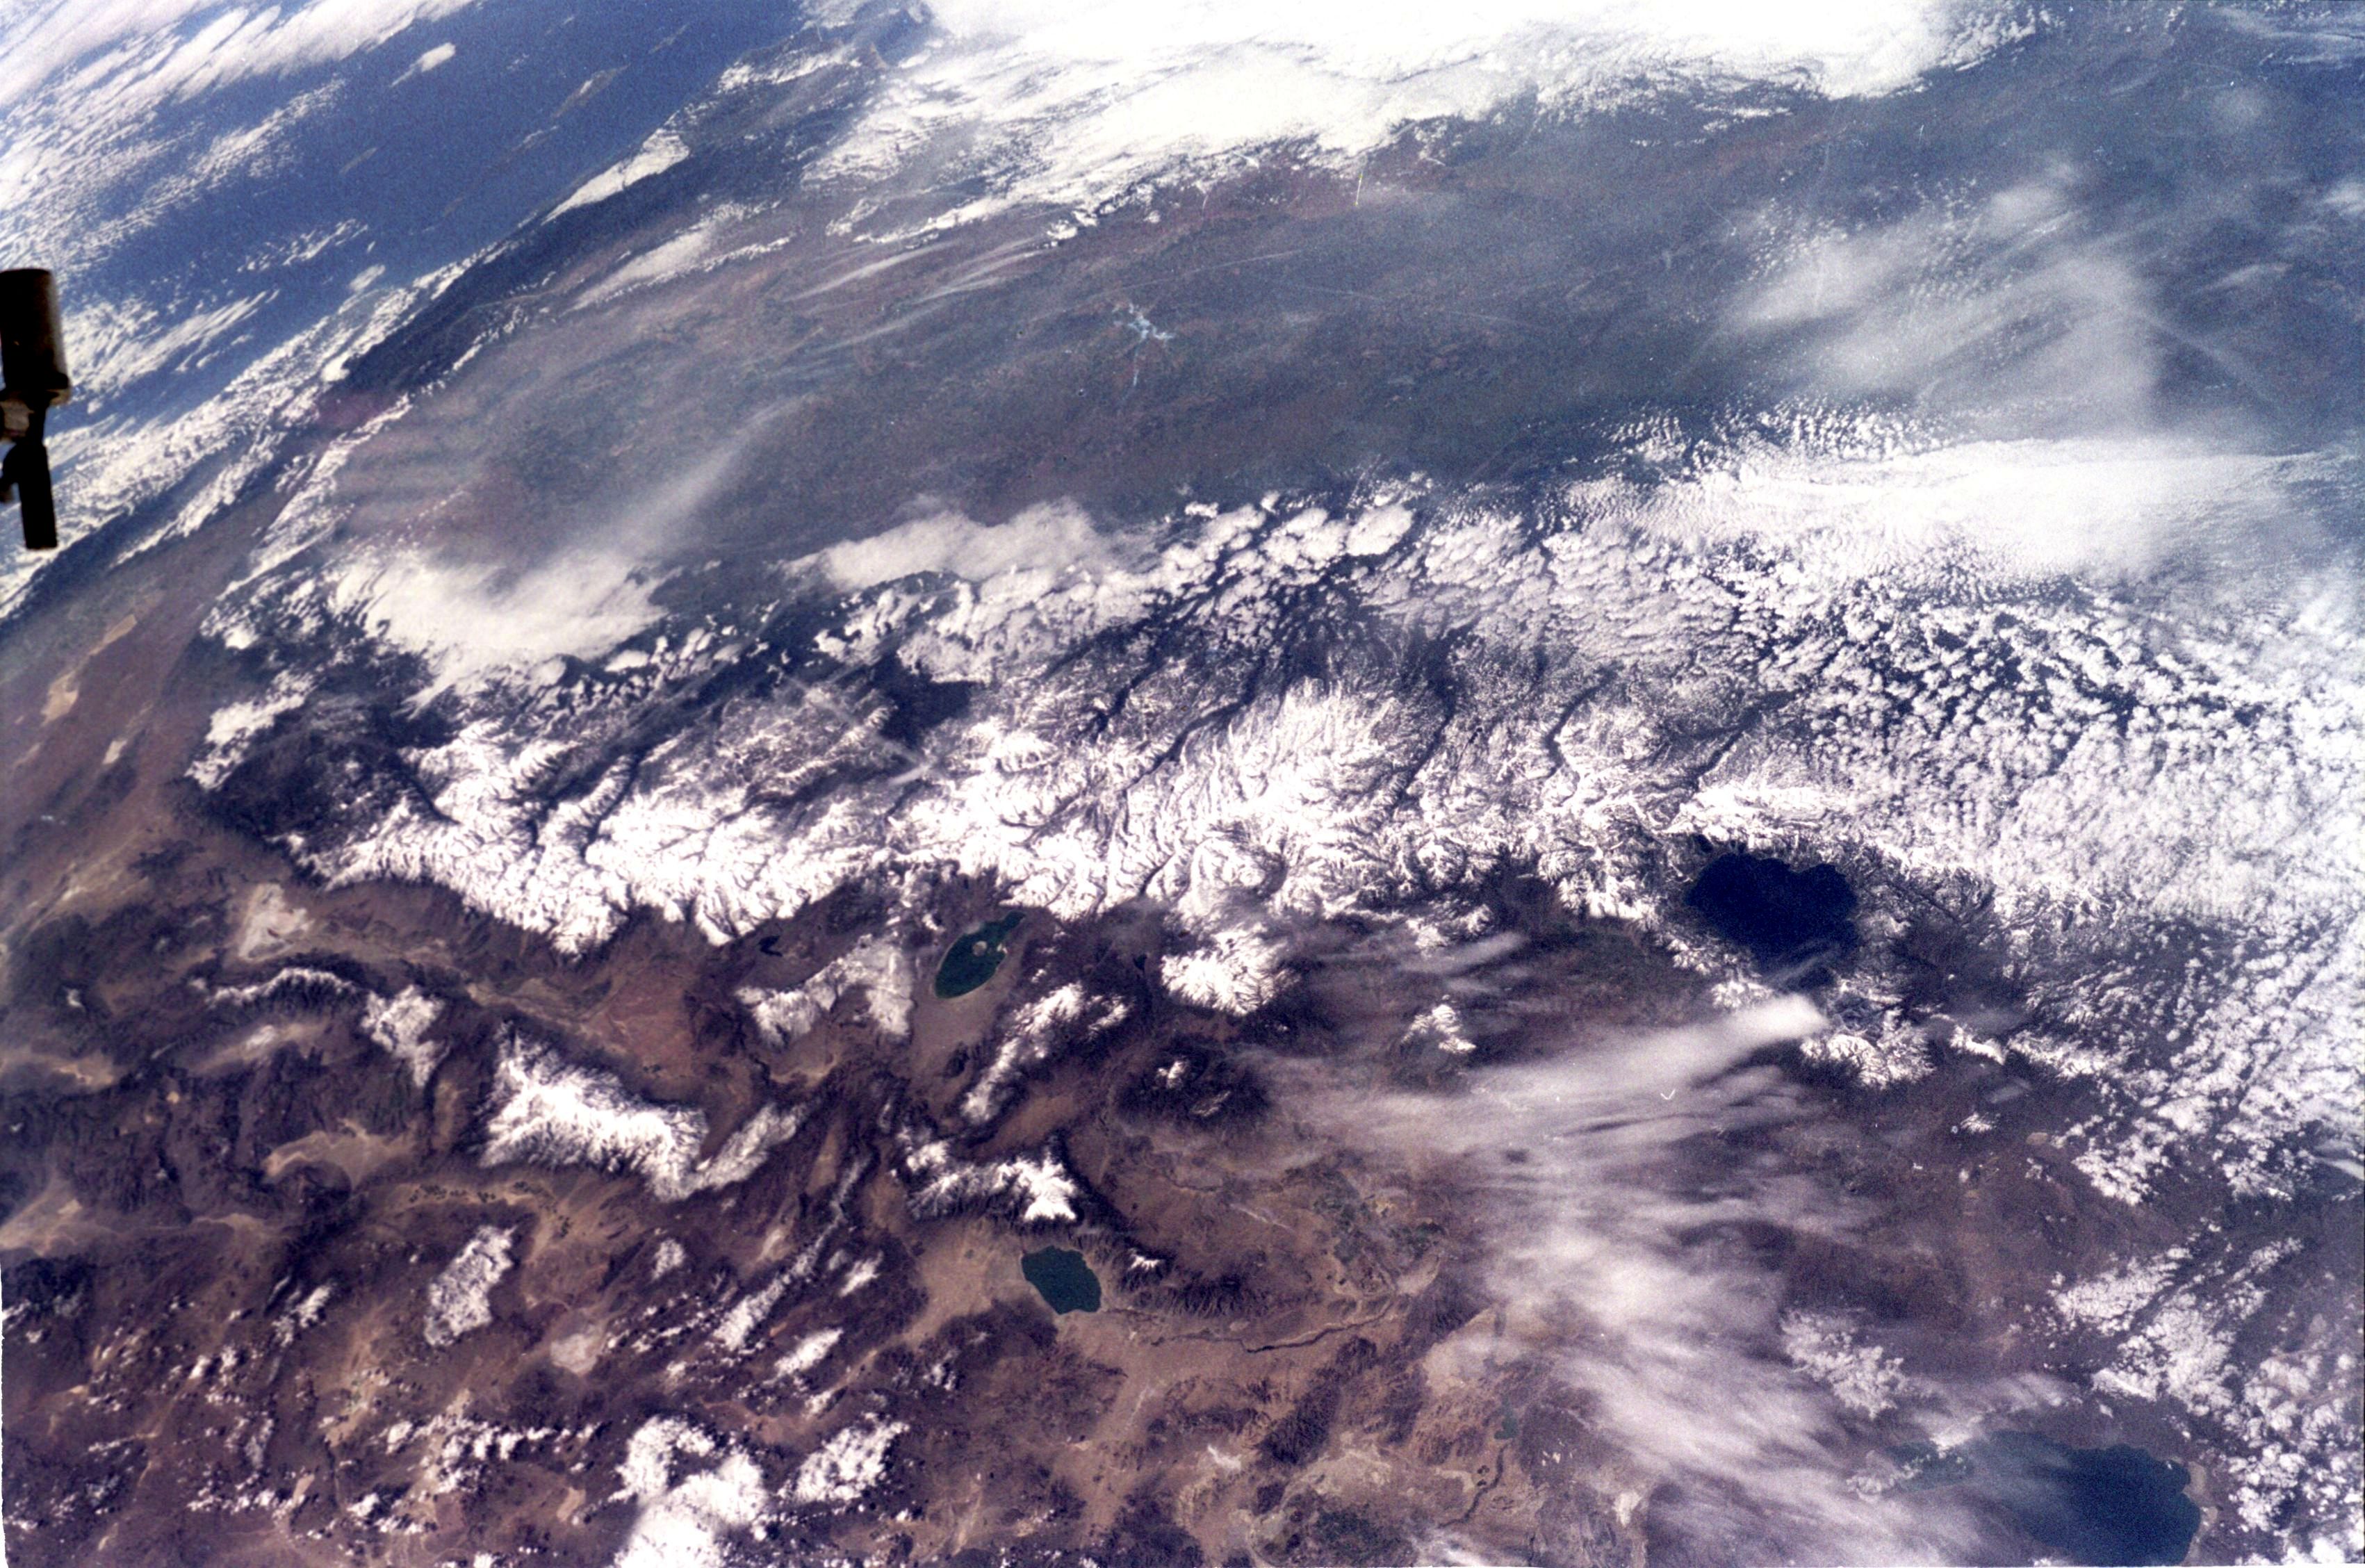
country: USA-CALIFORNIA
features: GREAT BASIN, SIERRA NEVADA MTS
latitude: 38.0
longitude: -119.5
